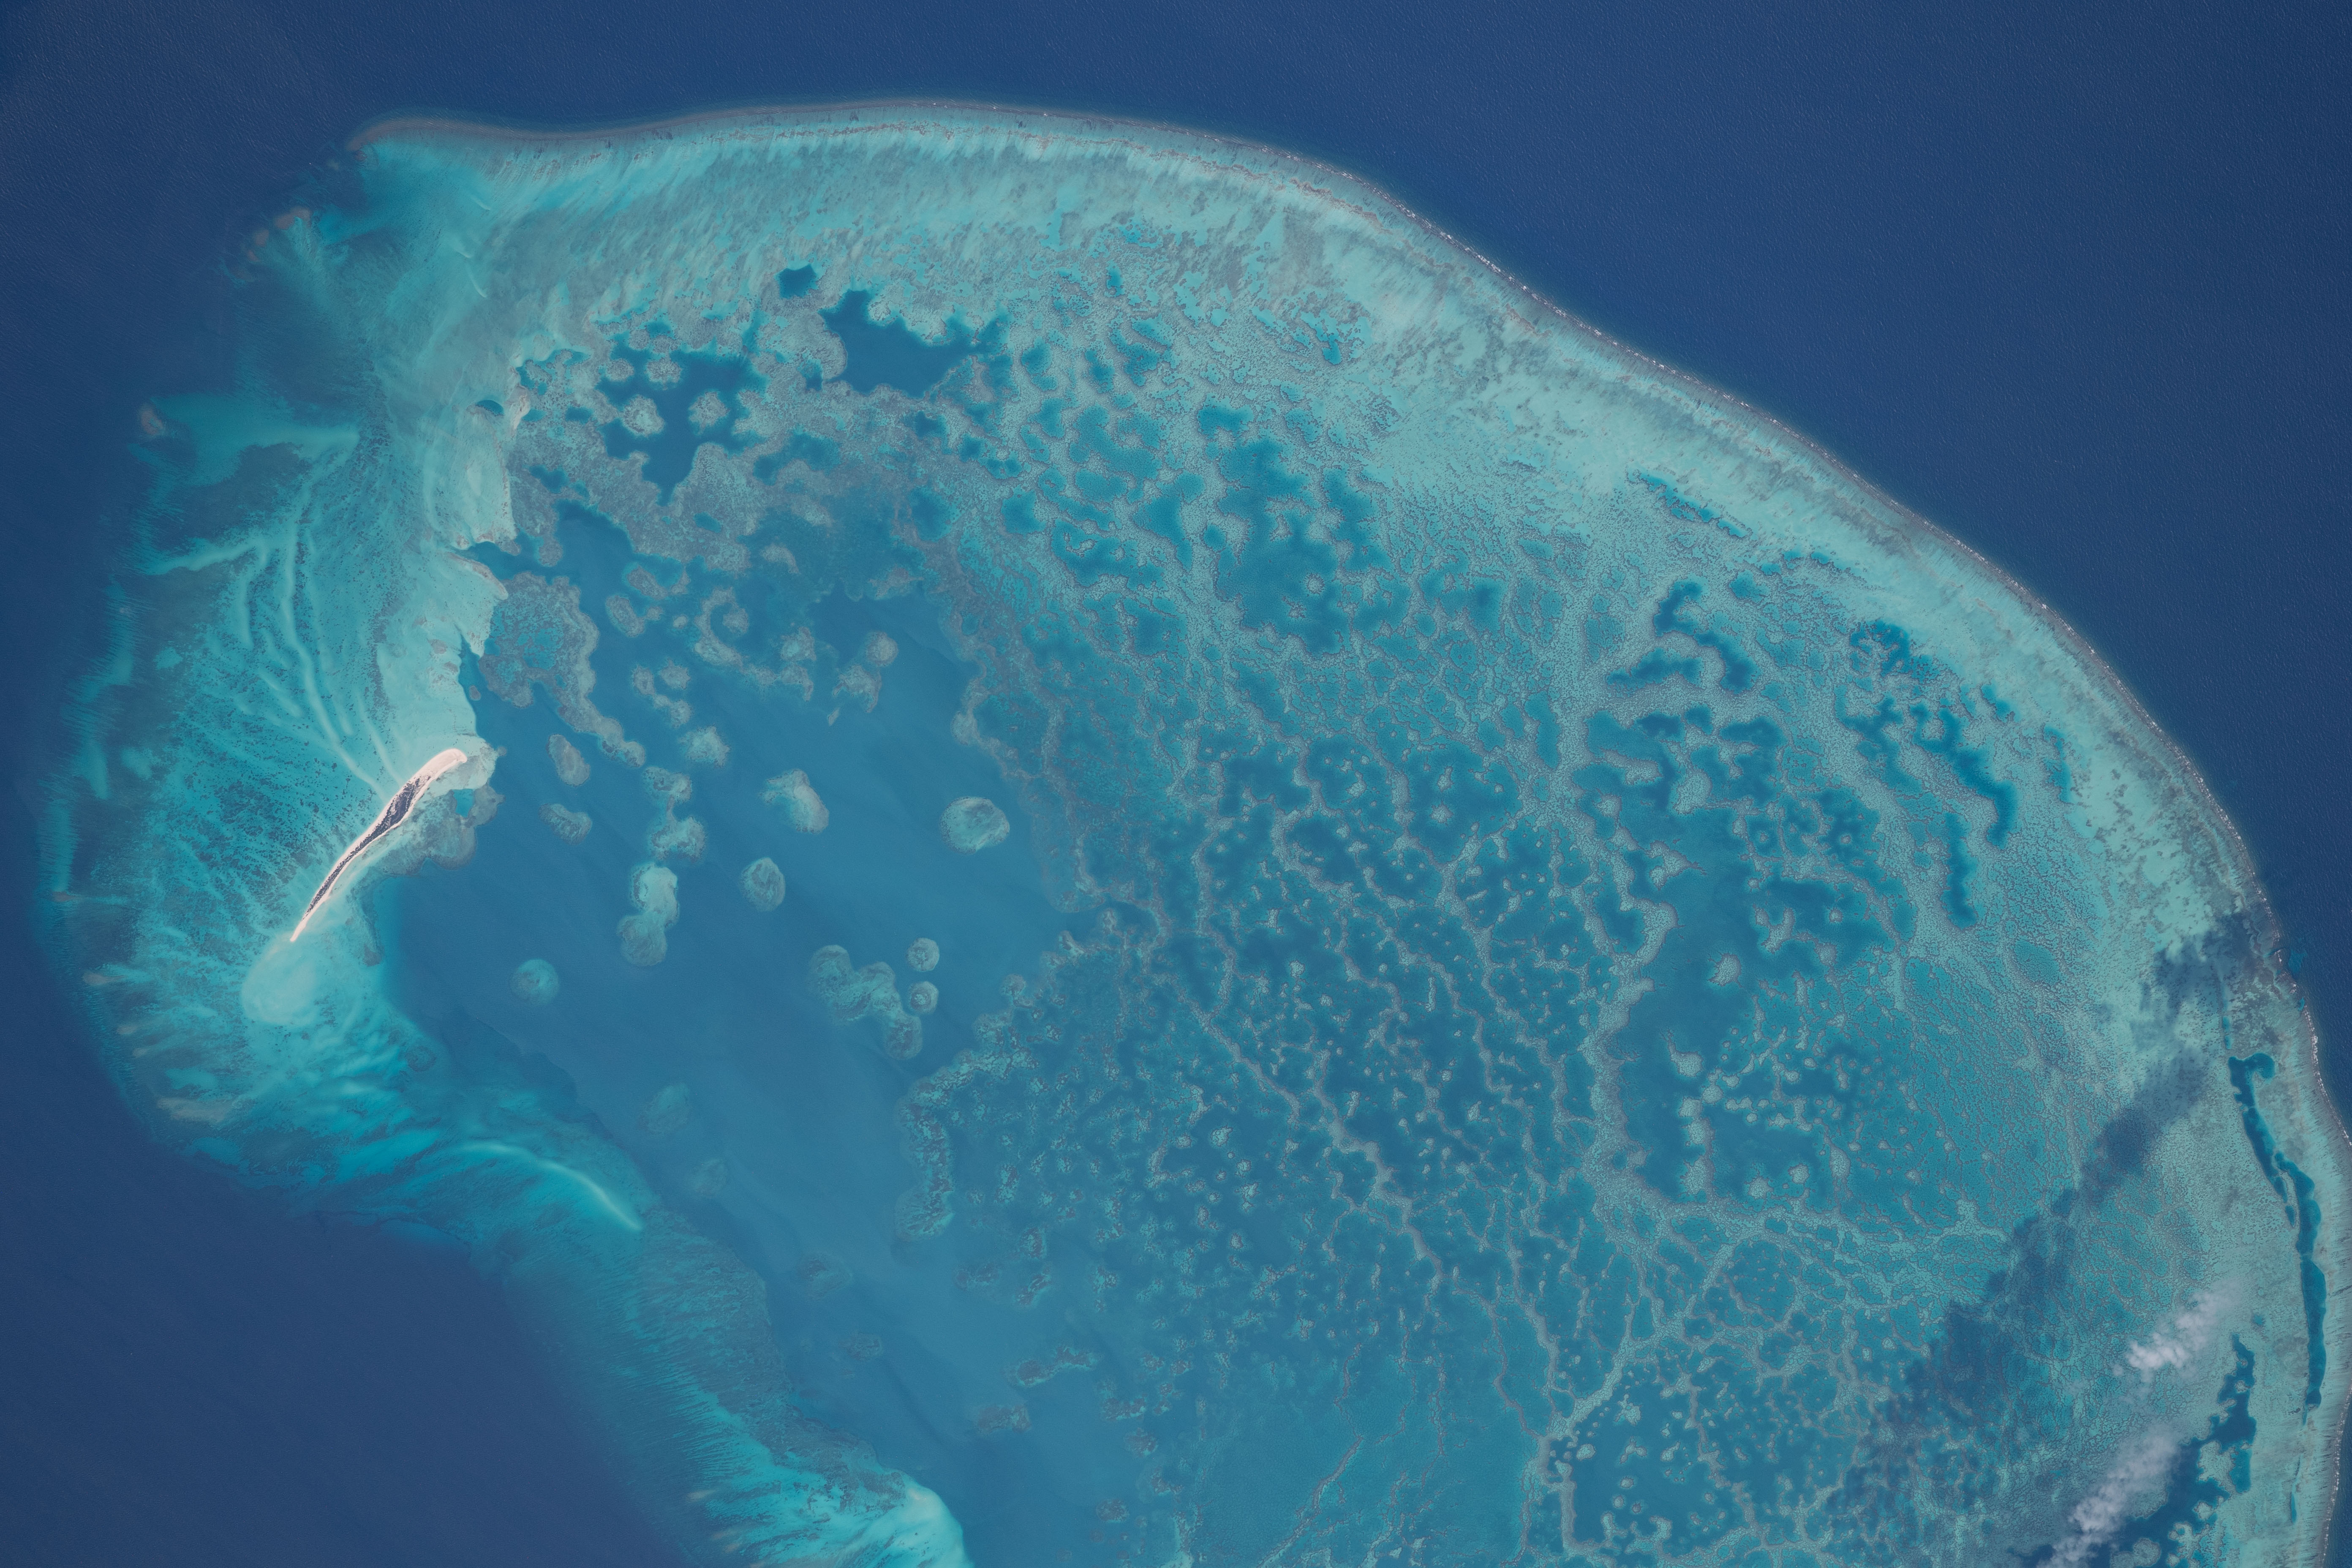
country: MEXICO
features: SCORPION REEF
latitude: 22.5
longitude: -89.7
